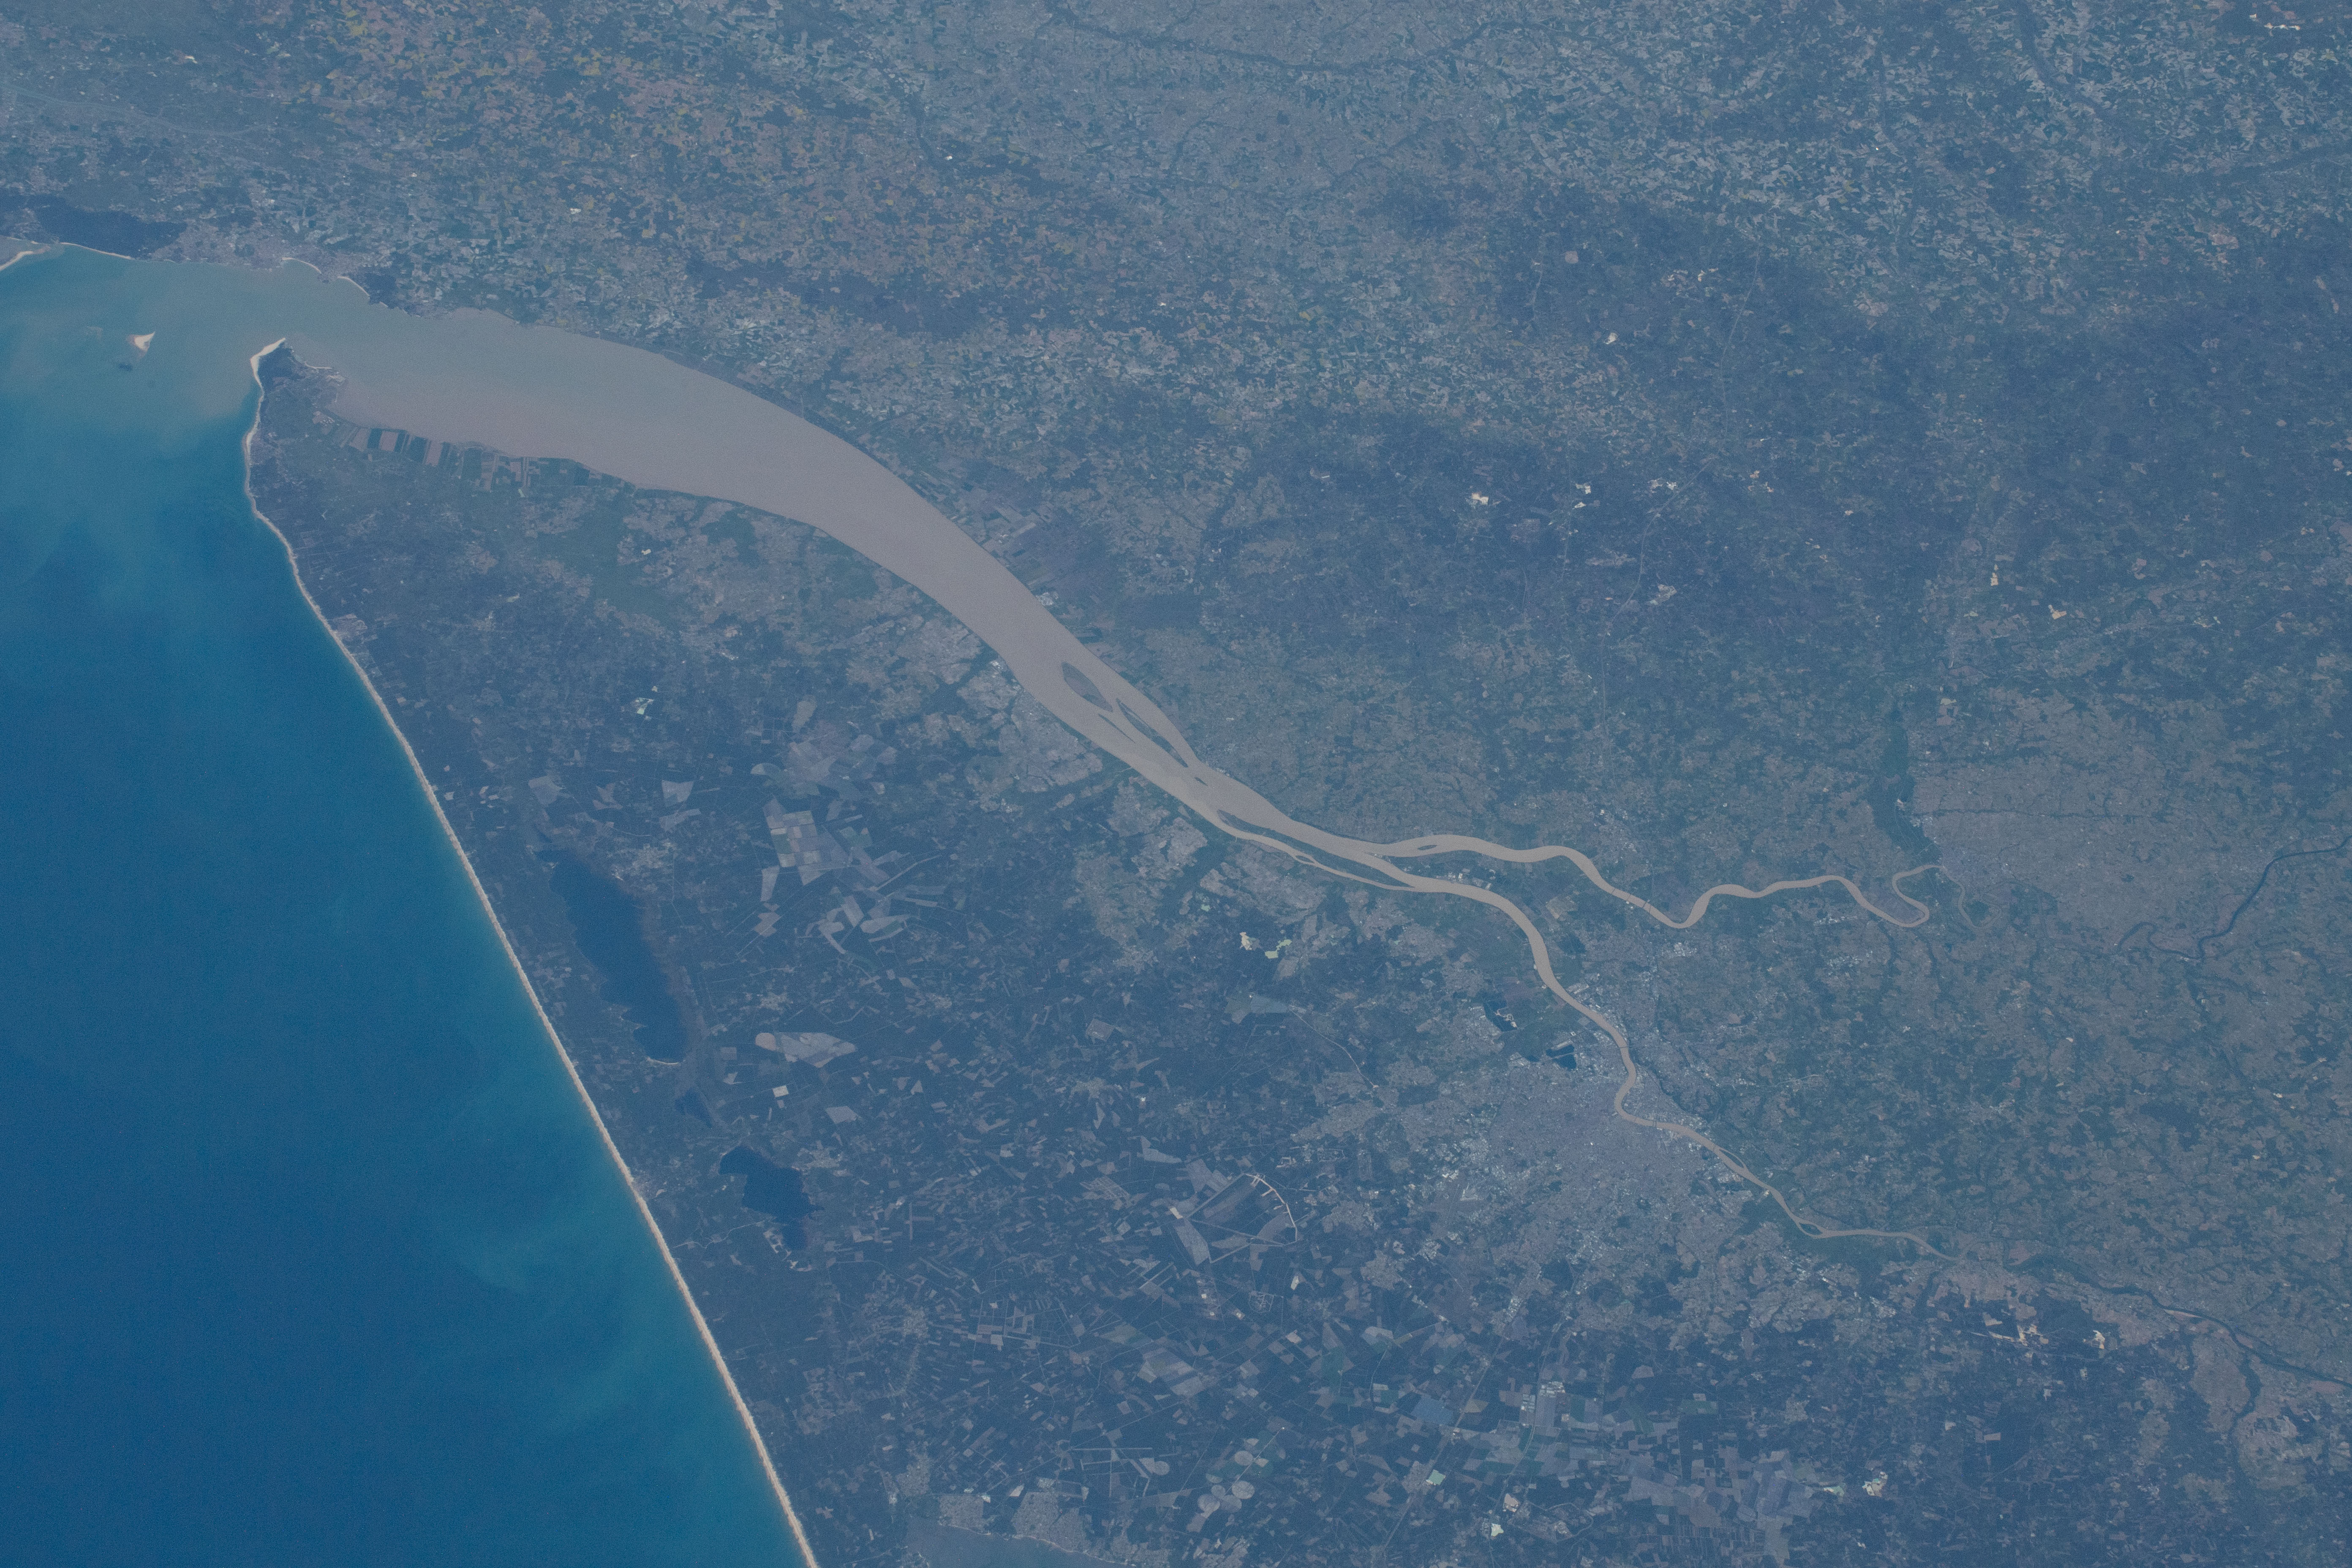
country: FRANCE
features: GIRONDE ESTUARY, HOURTIN-CARCANS LAKE, GARONNE RIVER, DORDOGNE RIVER, BORDEAUX
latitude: 44.9
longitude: -0.3
